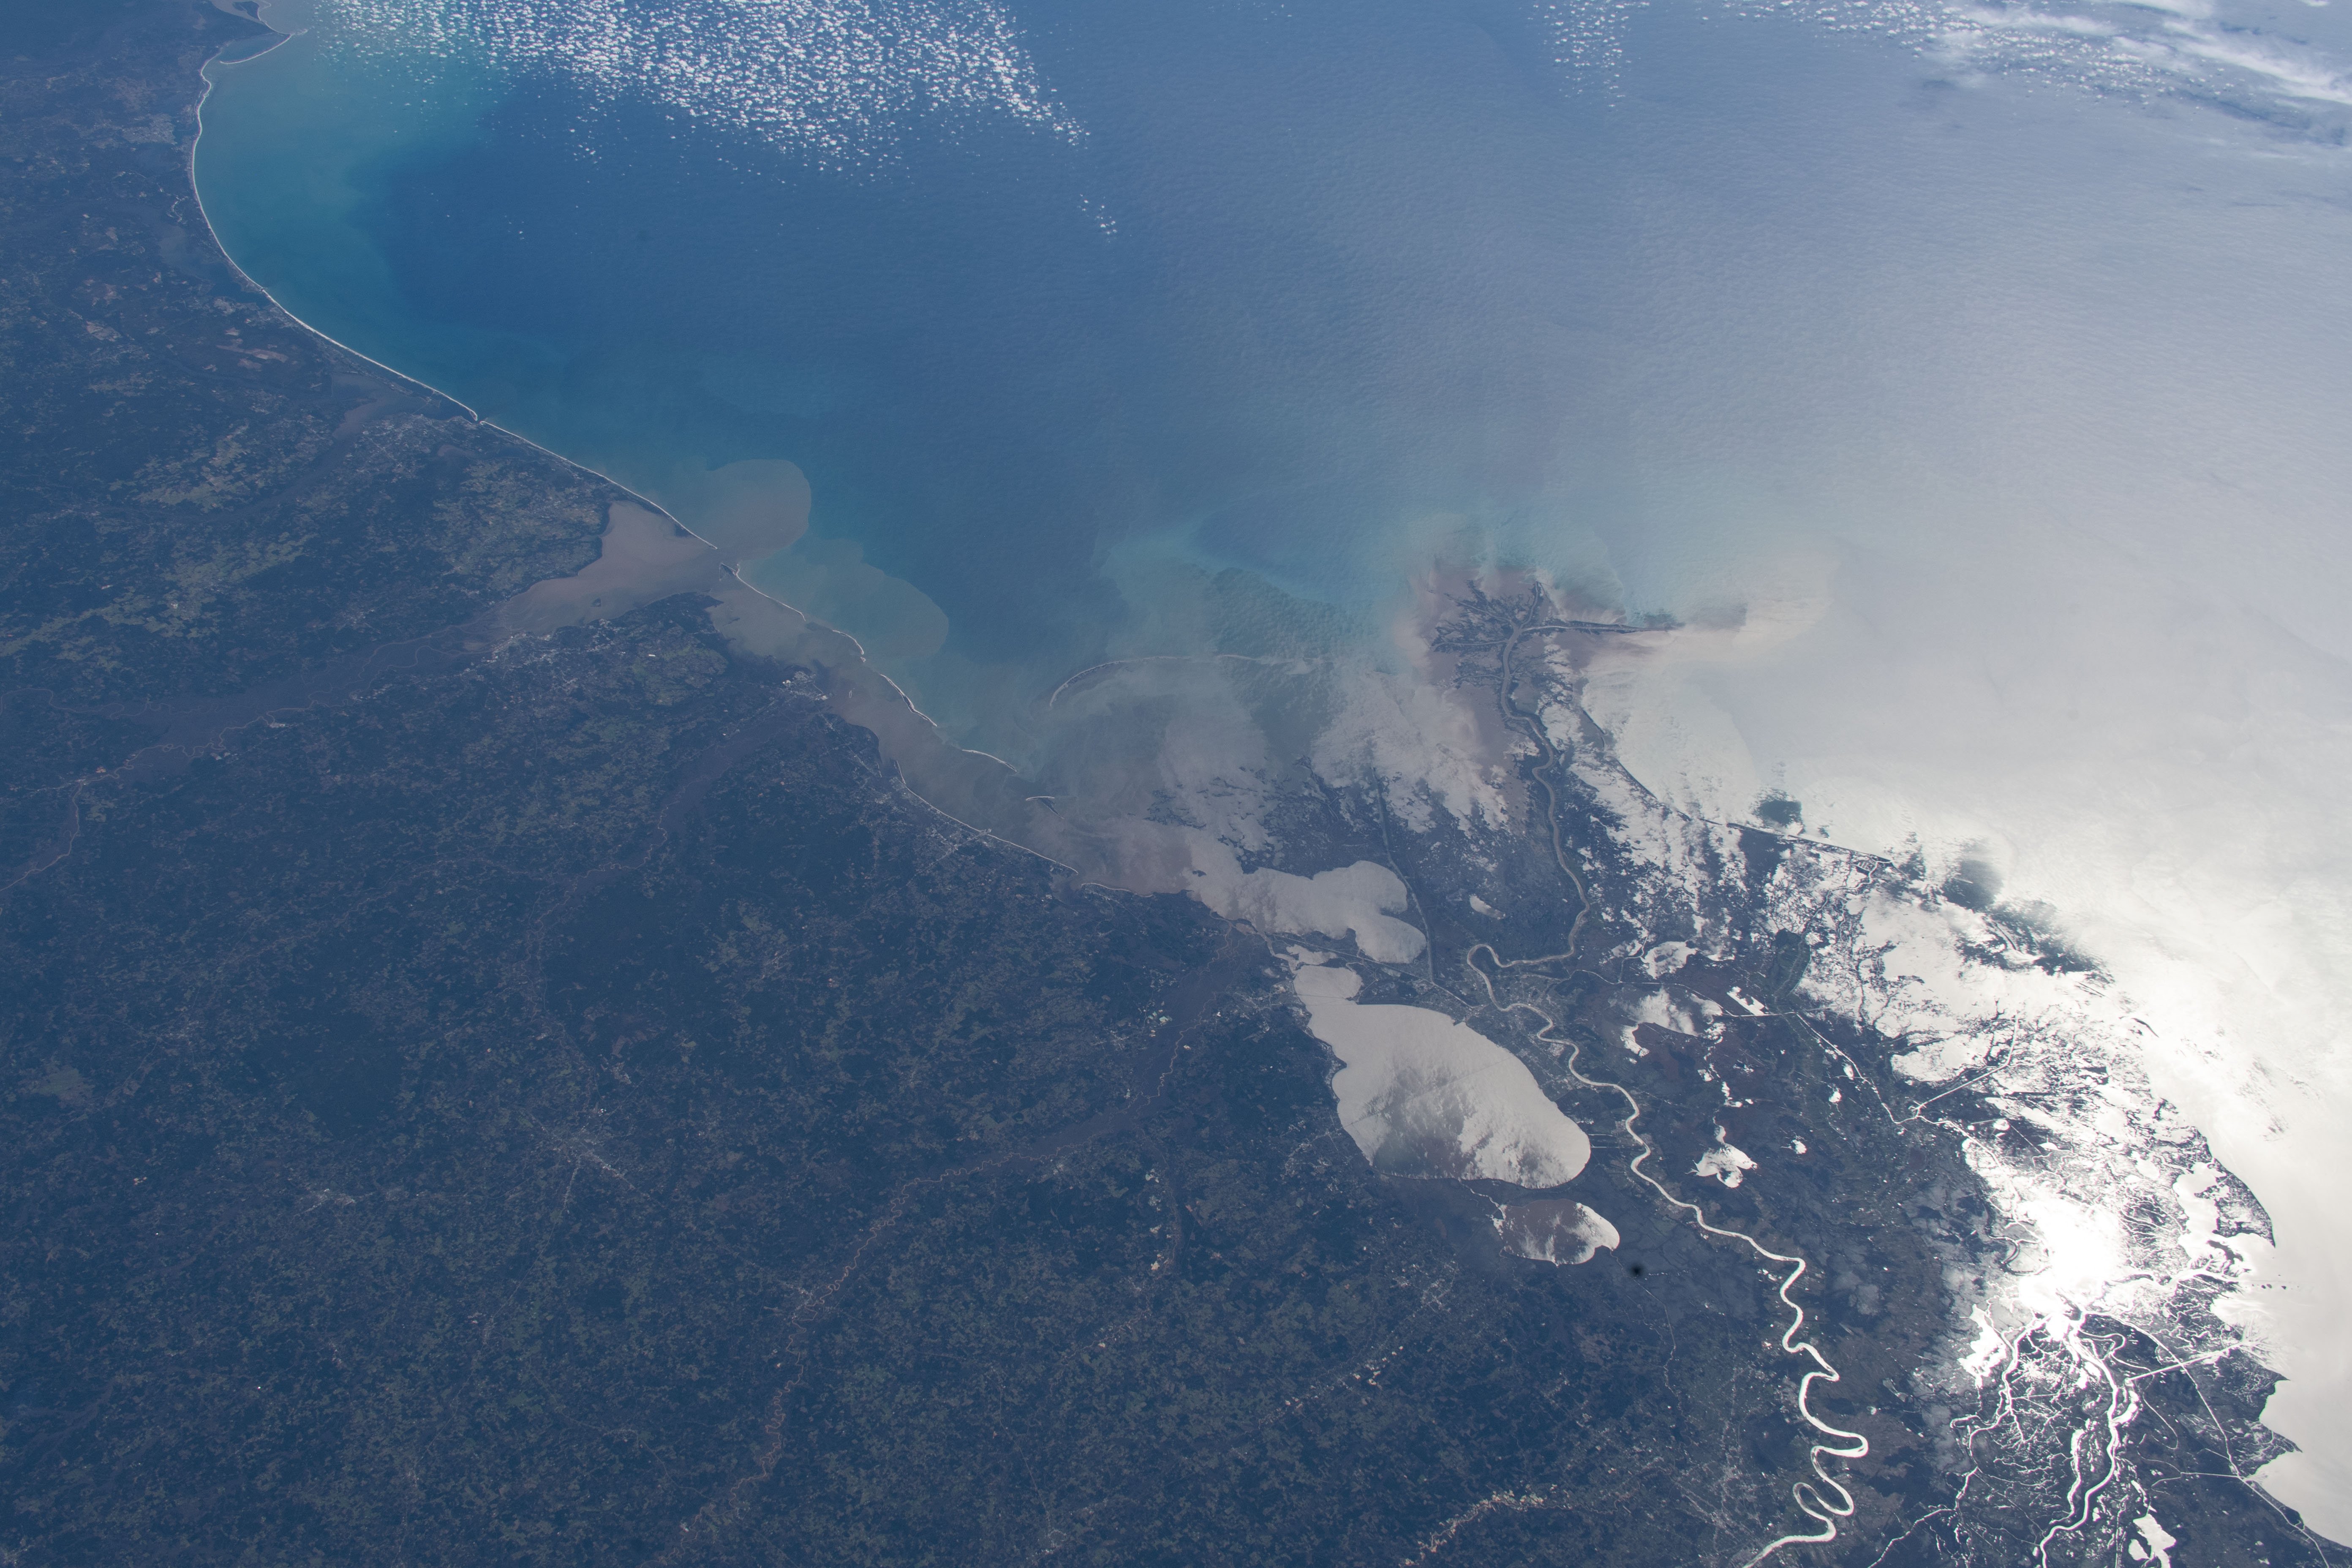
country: USA-LOUISIANA
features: NEW ORLEANS, BATON ROUGE, LAKE PONTCHARTRAIN, GULFPORT, GULF OF MEXICO, CHANDELEUR SOUND, MOBILE, PENSACOLA, PANAMA CITY, TALLAHASSEE
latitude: 30.0
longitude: -89.5
